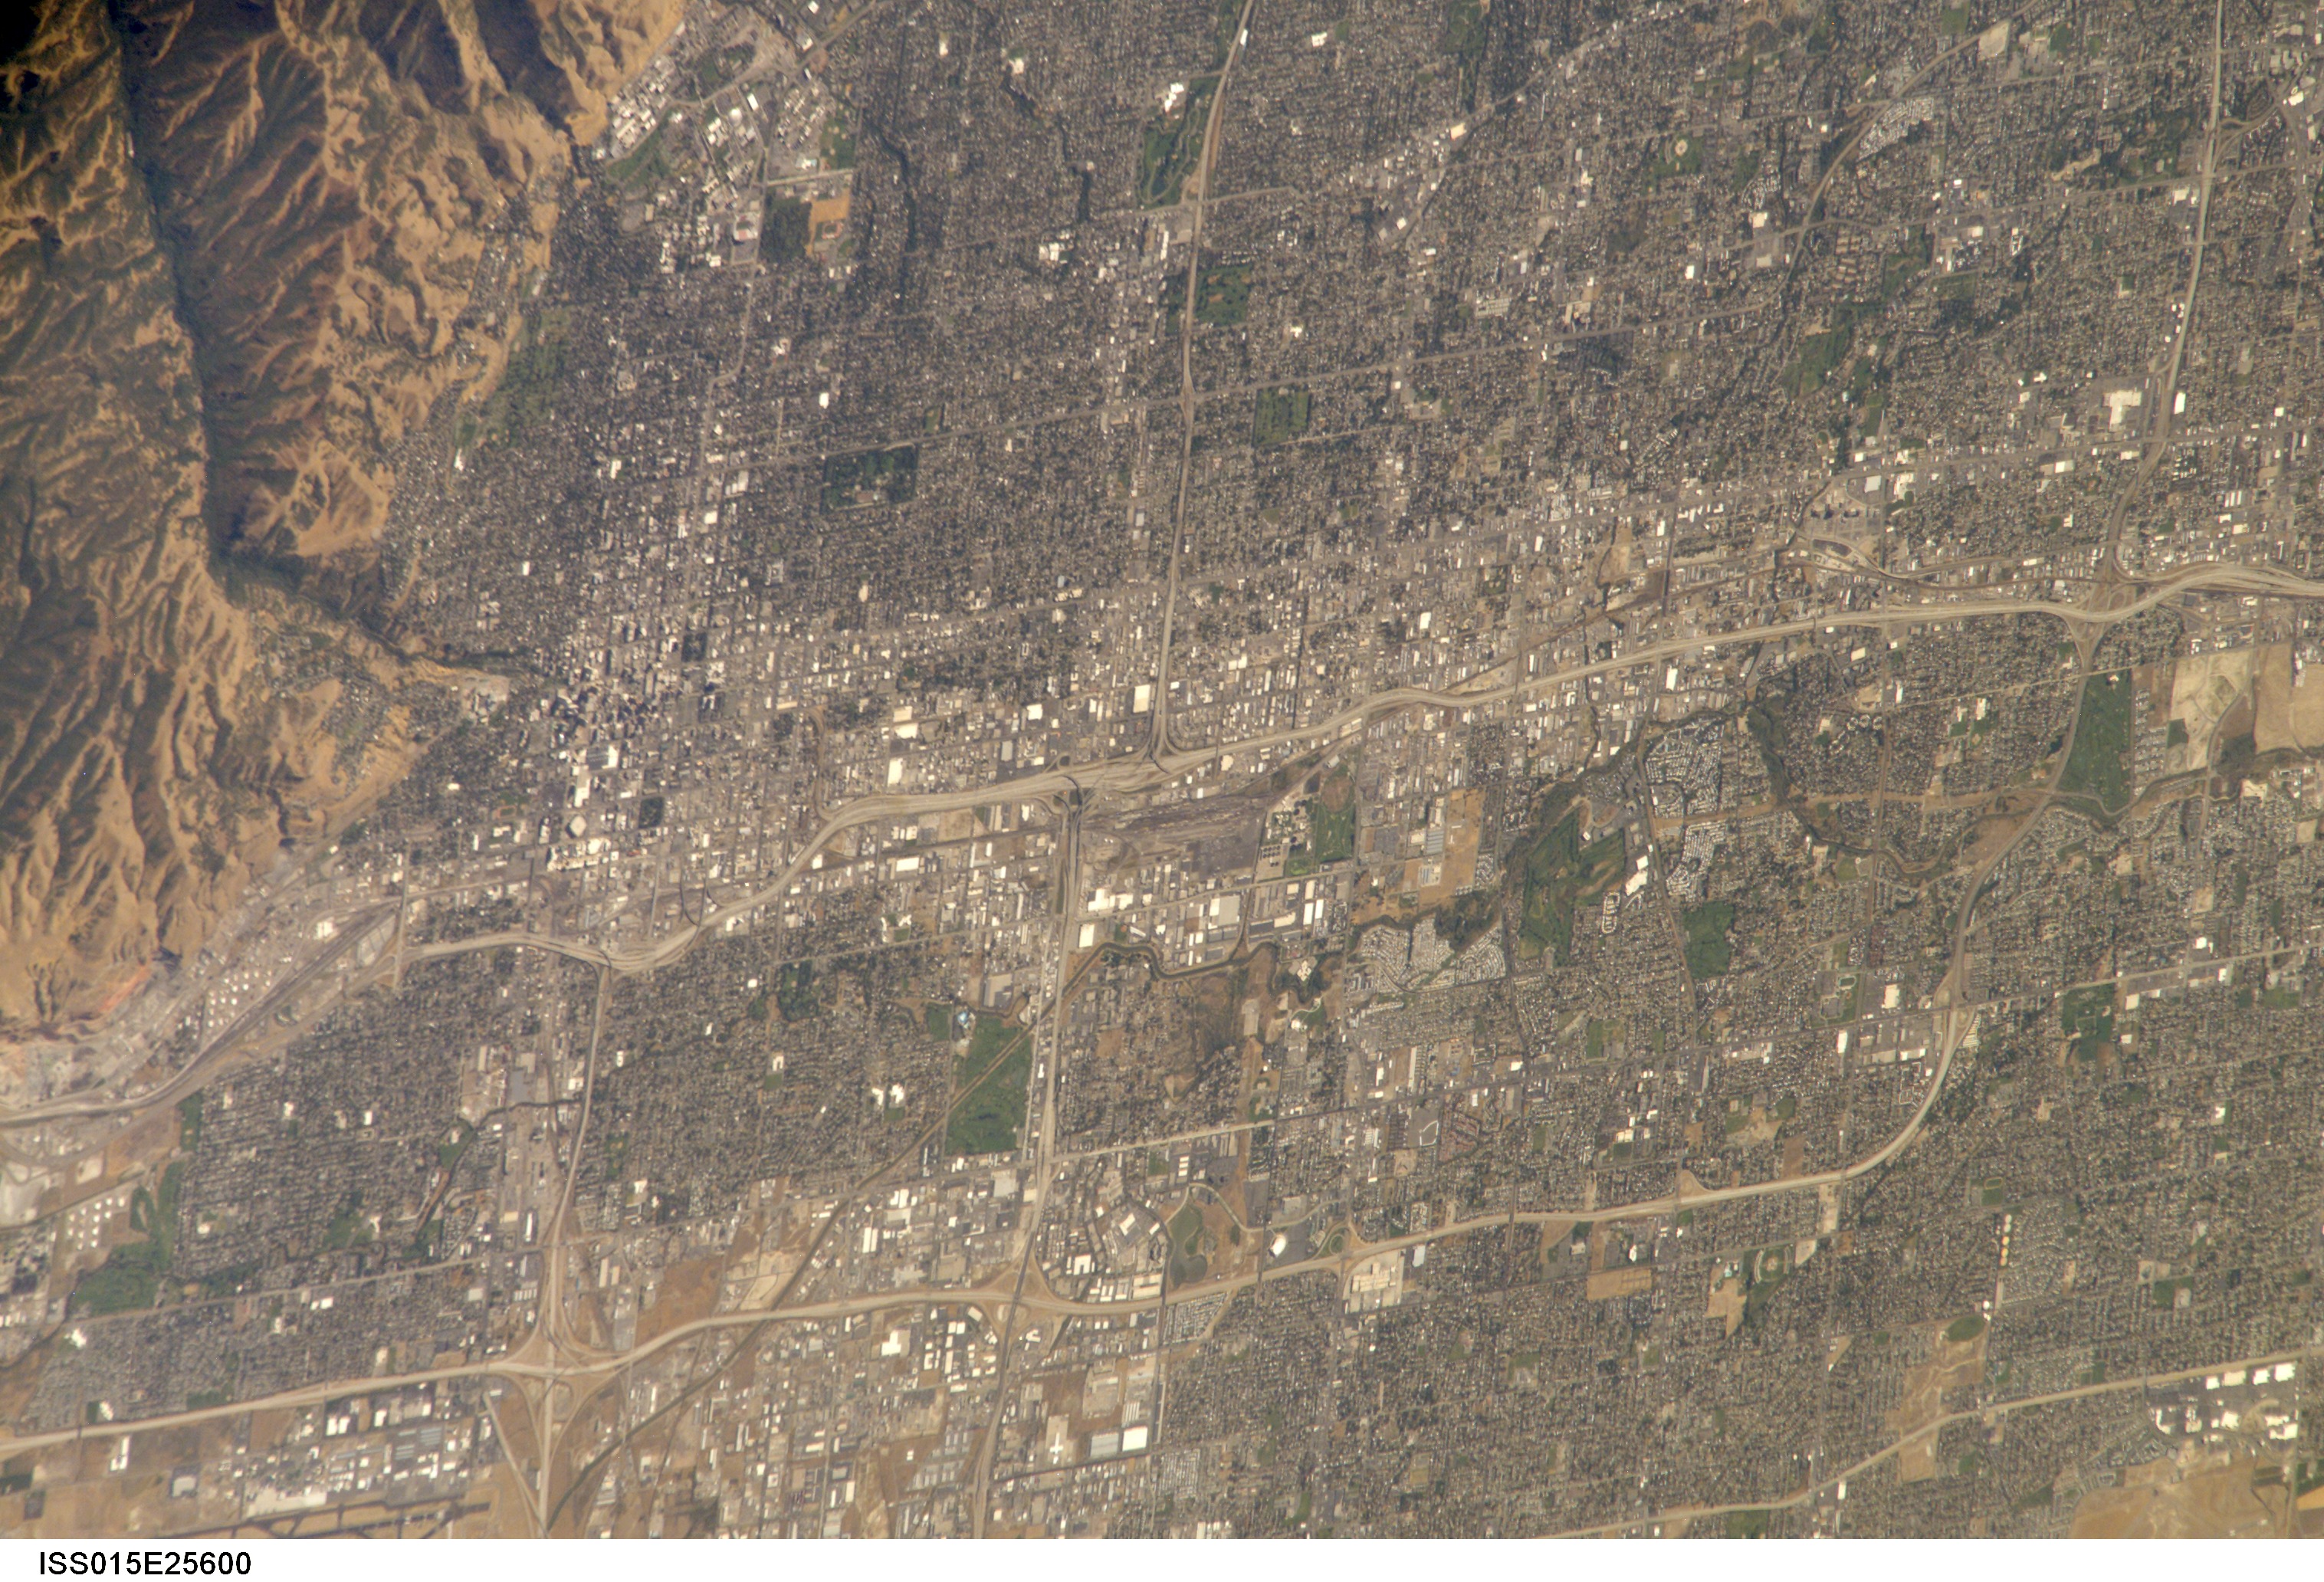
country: USA-UTAH
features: SALT LAKE CITY, HILLS, ROADS
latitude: 40.6
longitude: -111.9
